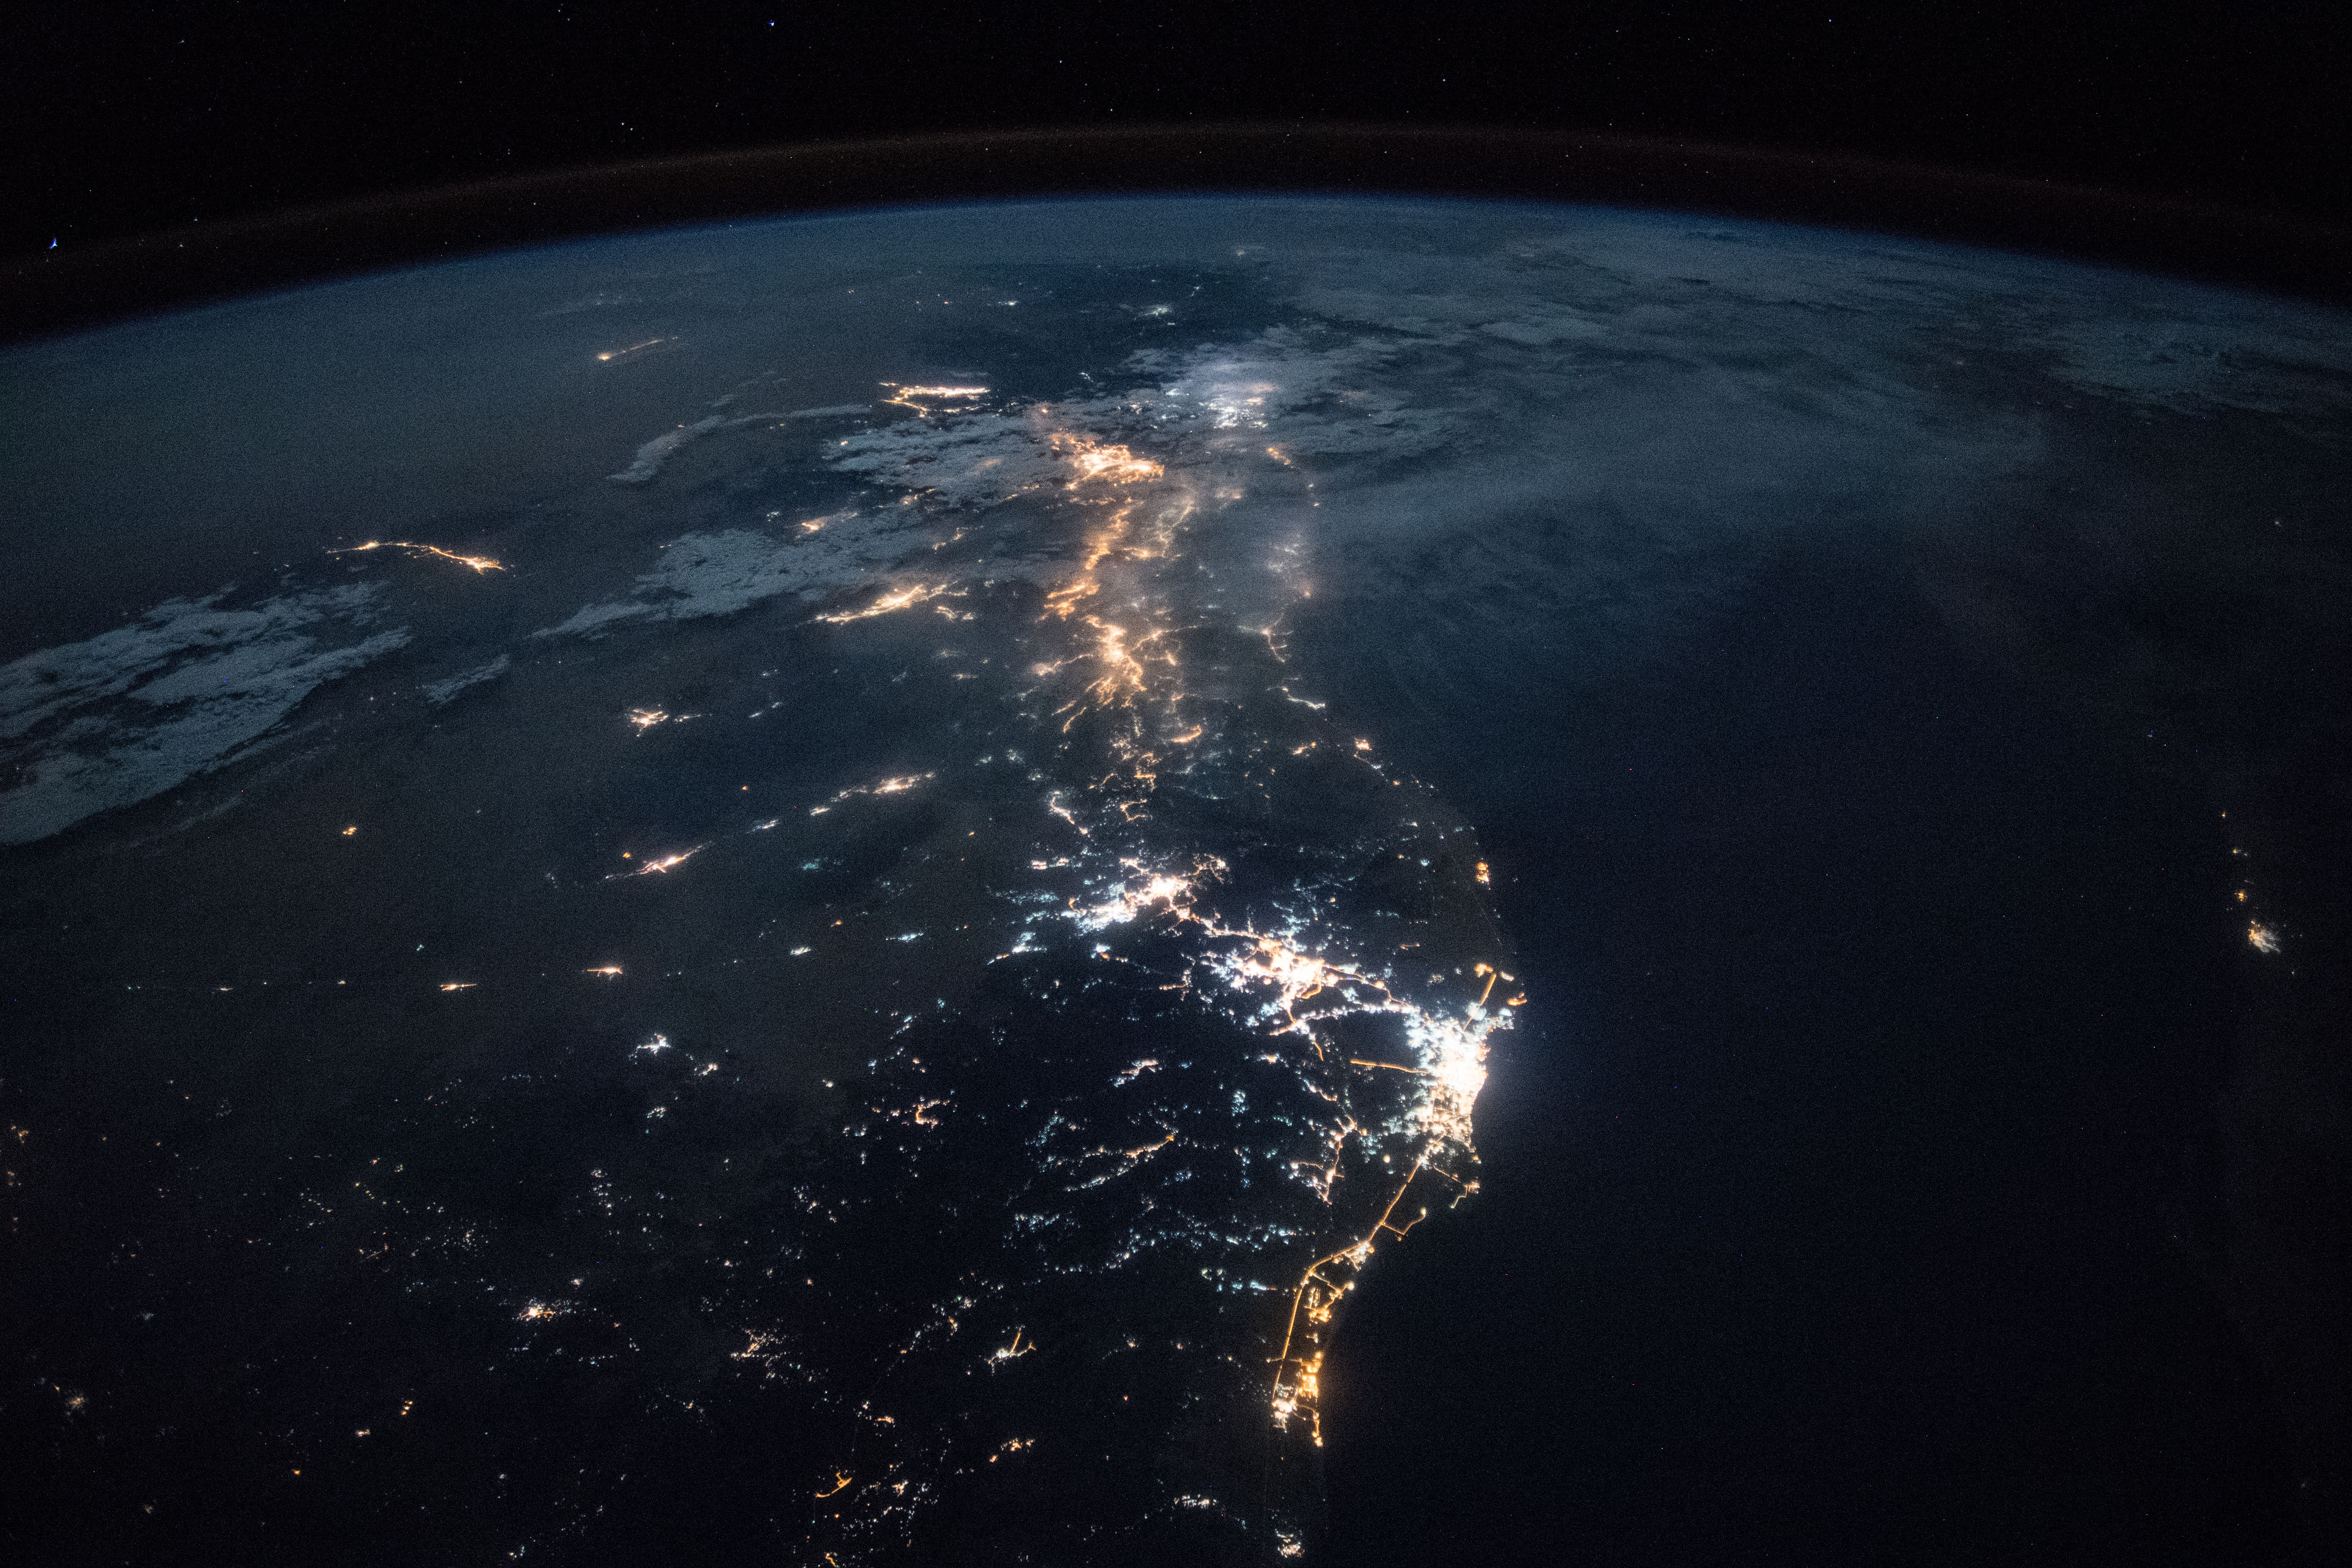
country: SAUDI ARABIA
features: SIGNAL HILL, PORT SUDAN, YANBU CITY, RED SEA, JEDDAH CITY, MECCA CITY, NIGHT, EARTH LIMB
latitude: 21.0
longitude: 39.9
